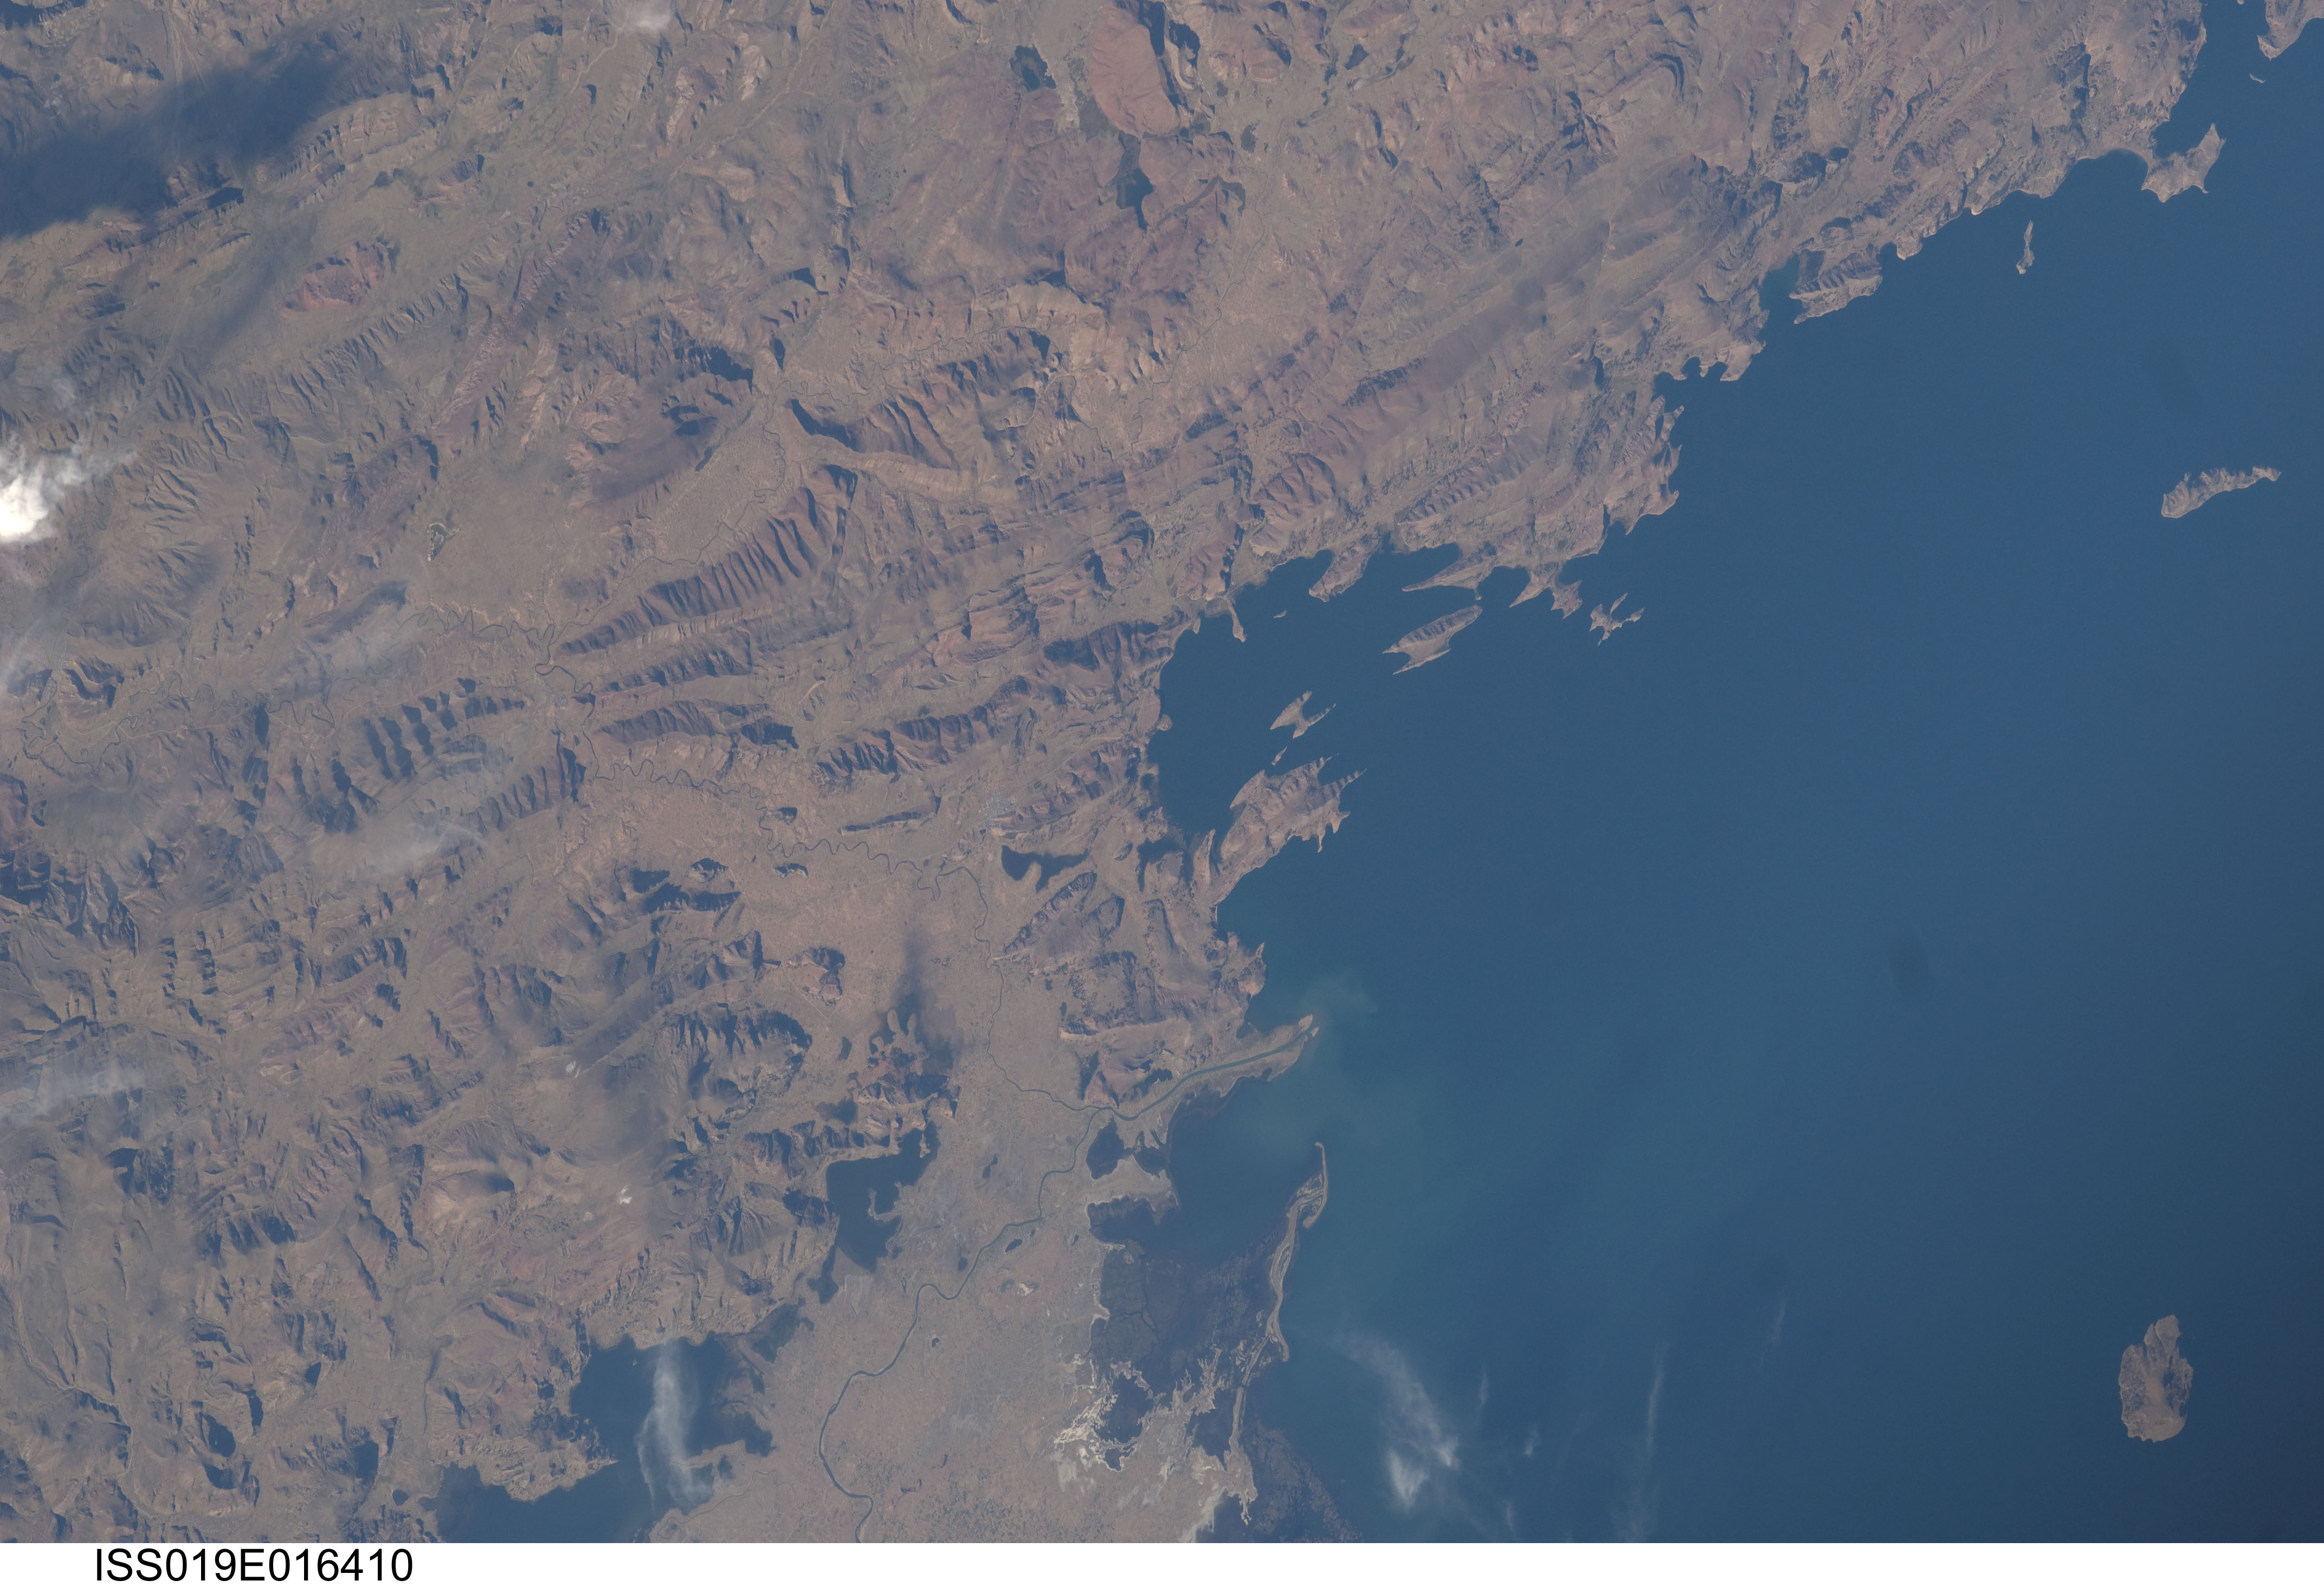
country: PERU
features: N. LAKE TITICACA, RIDGES, ISLANDS
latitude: -15.3
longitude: -69.7
